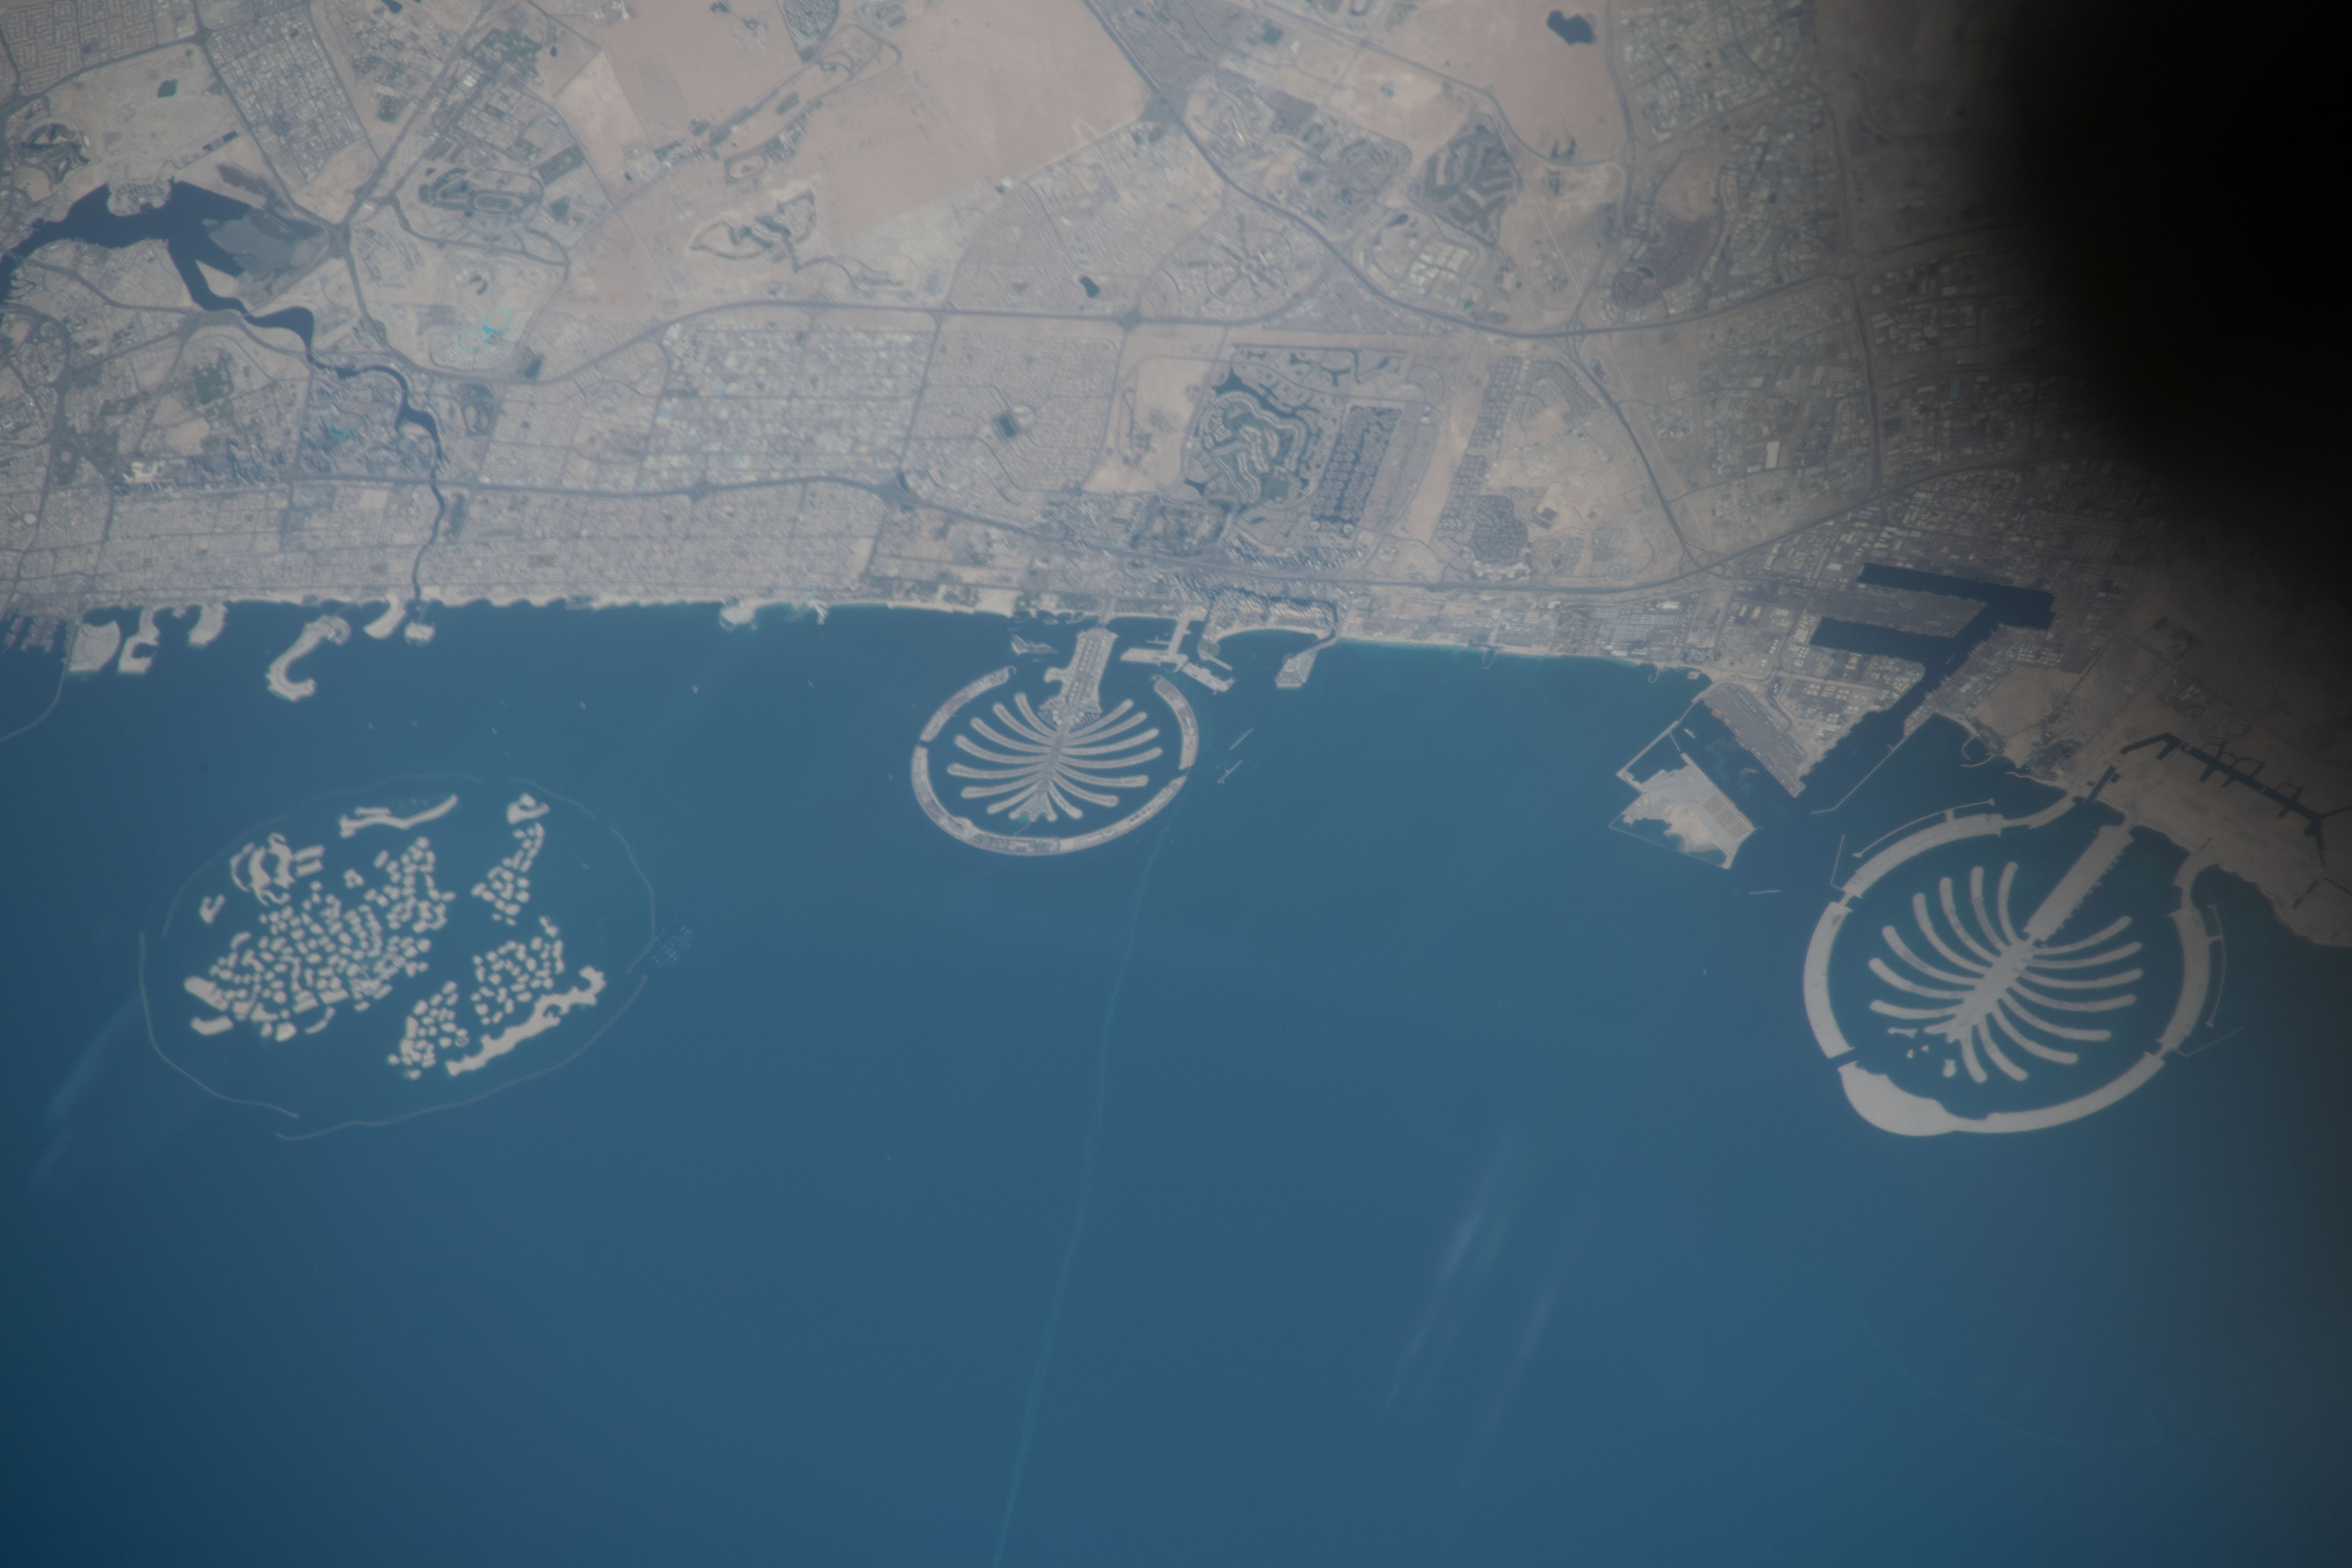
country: UNITED ARAB EMIRATES
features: DUBAI
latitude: 25.1
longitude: 55.1
